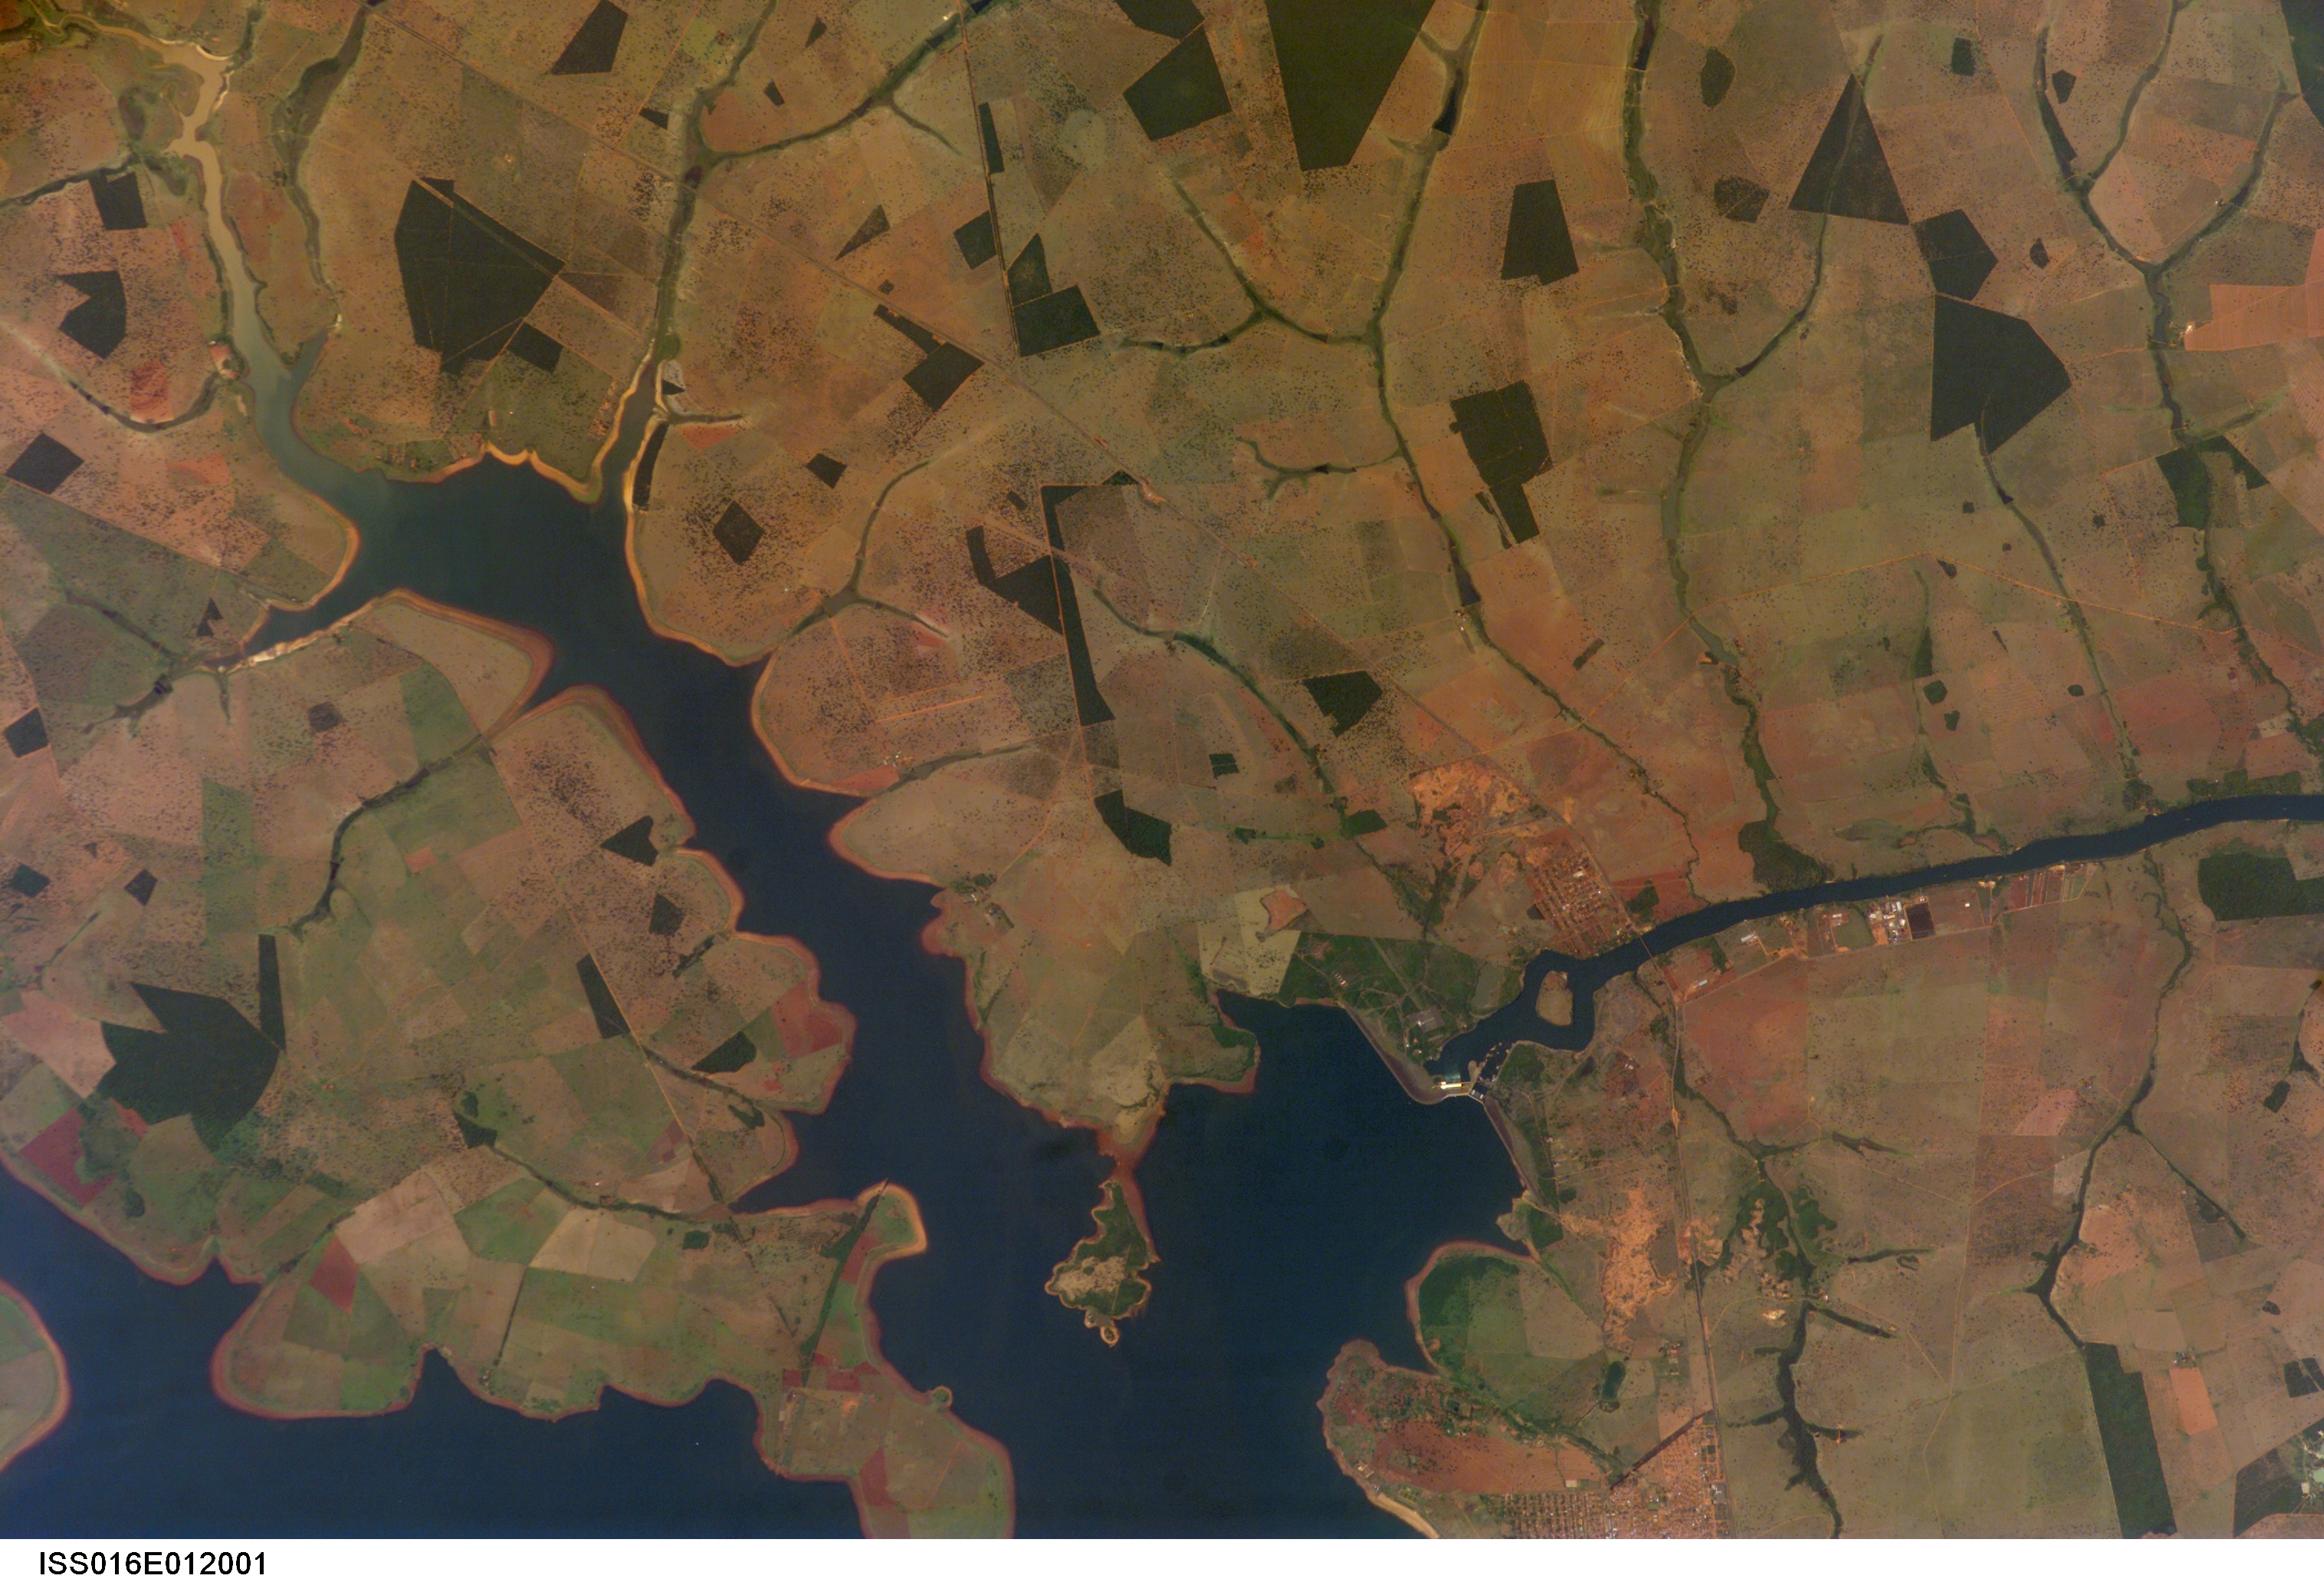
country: BRAZIL
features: PARANAIBA R., SAO SIMAO RES.
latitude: -19.0
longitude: -50.4
